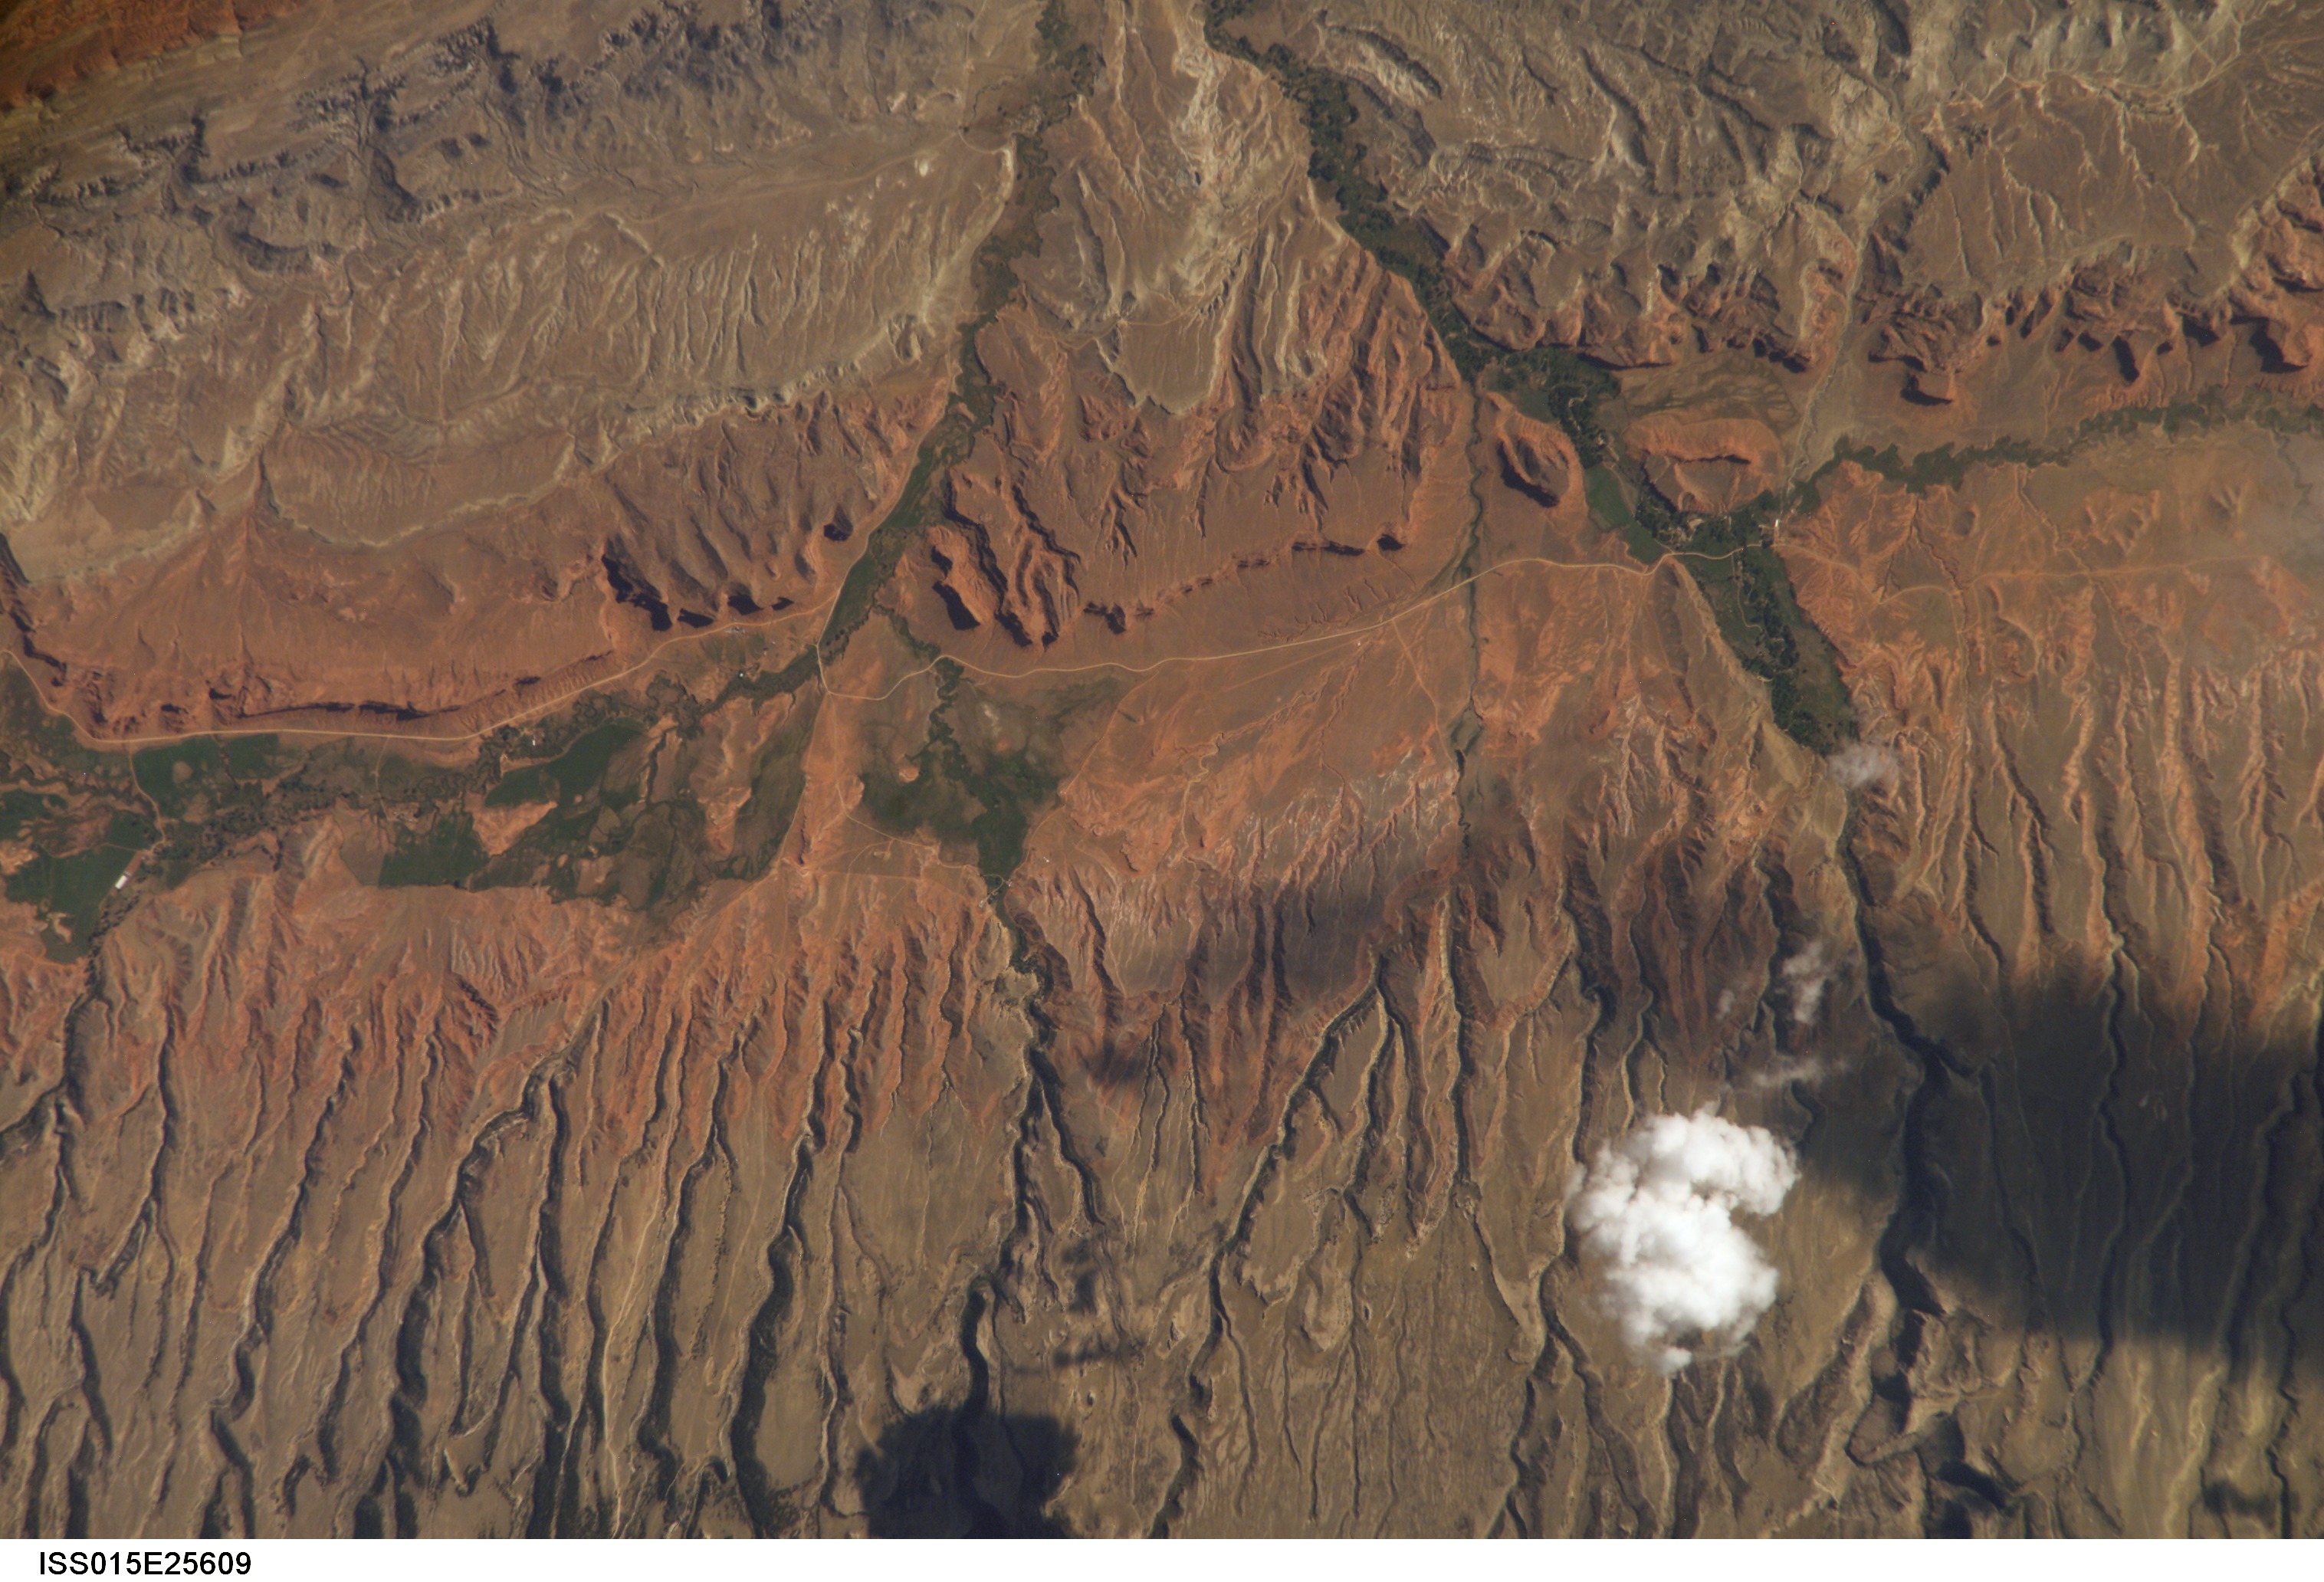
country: USA-WYOMING
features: RAVINES, POWDER RIVER DRANAGE
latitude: 43.6
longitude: -106.9
